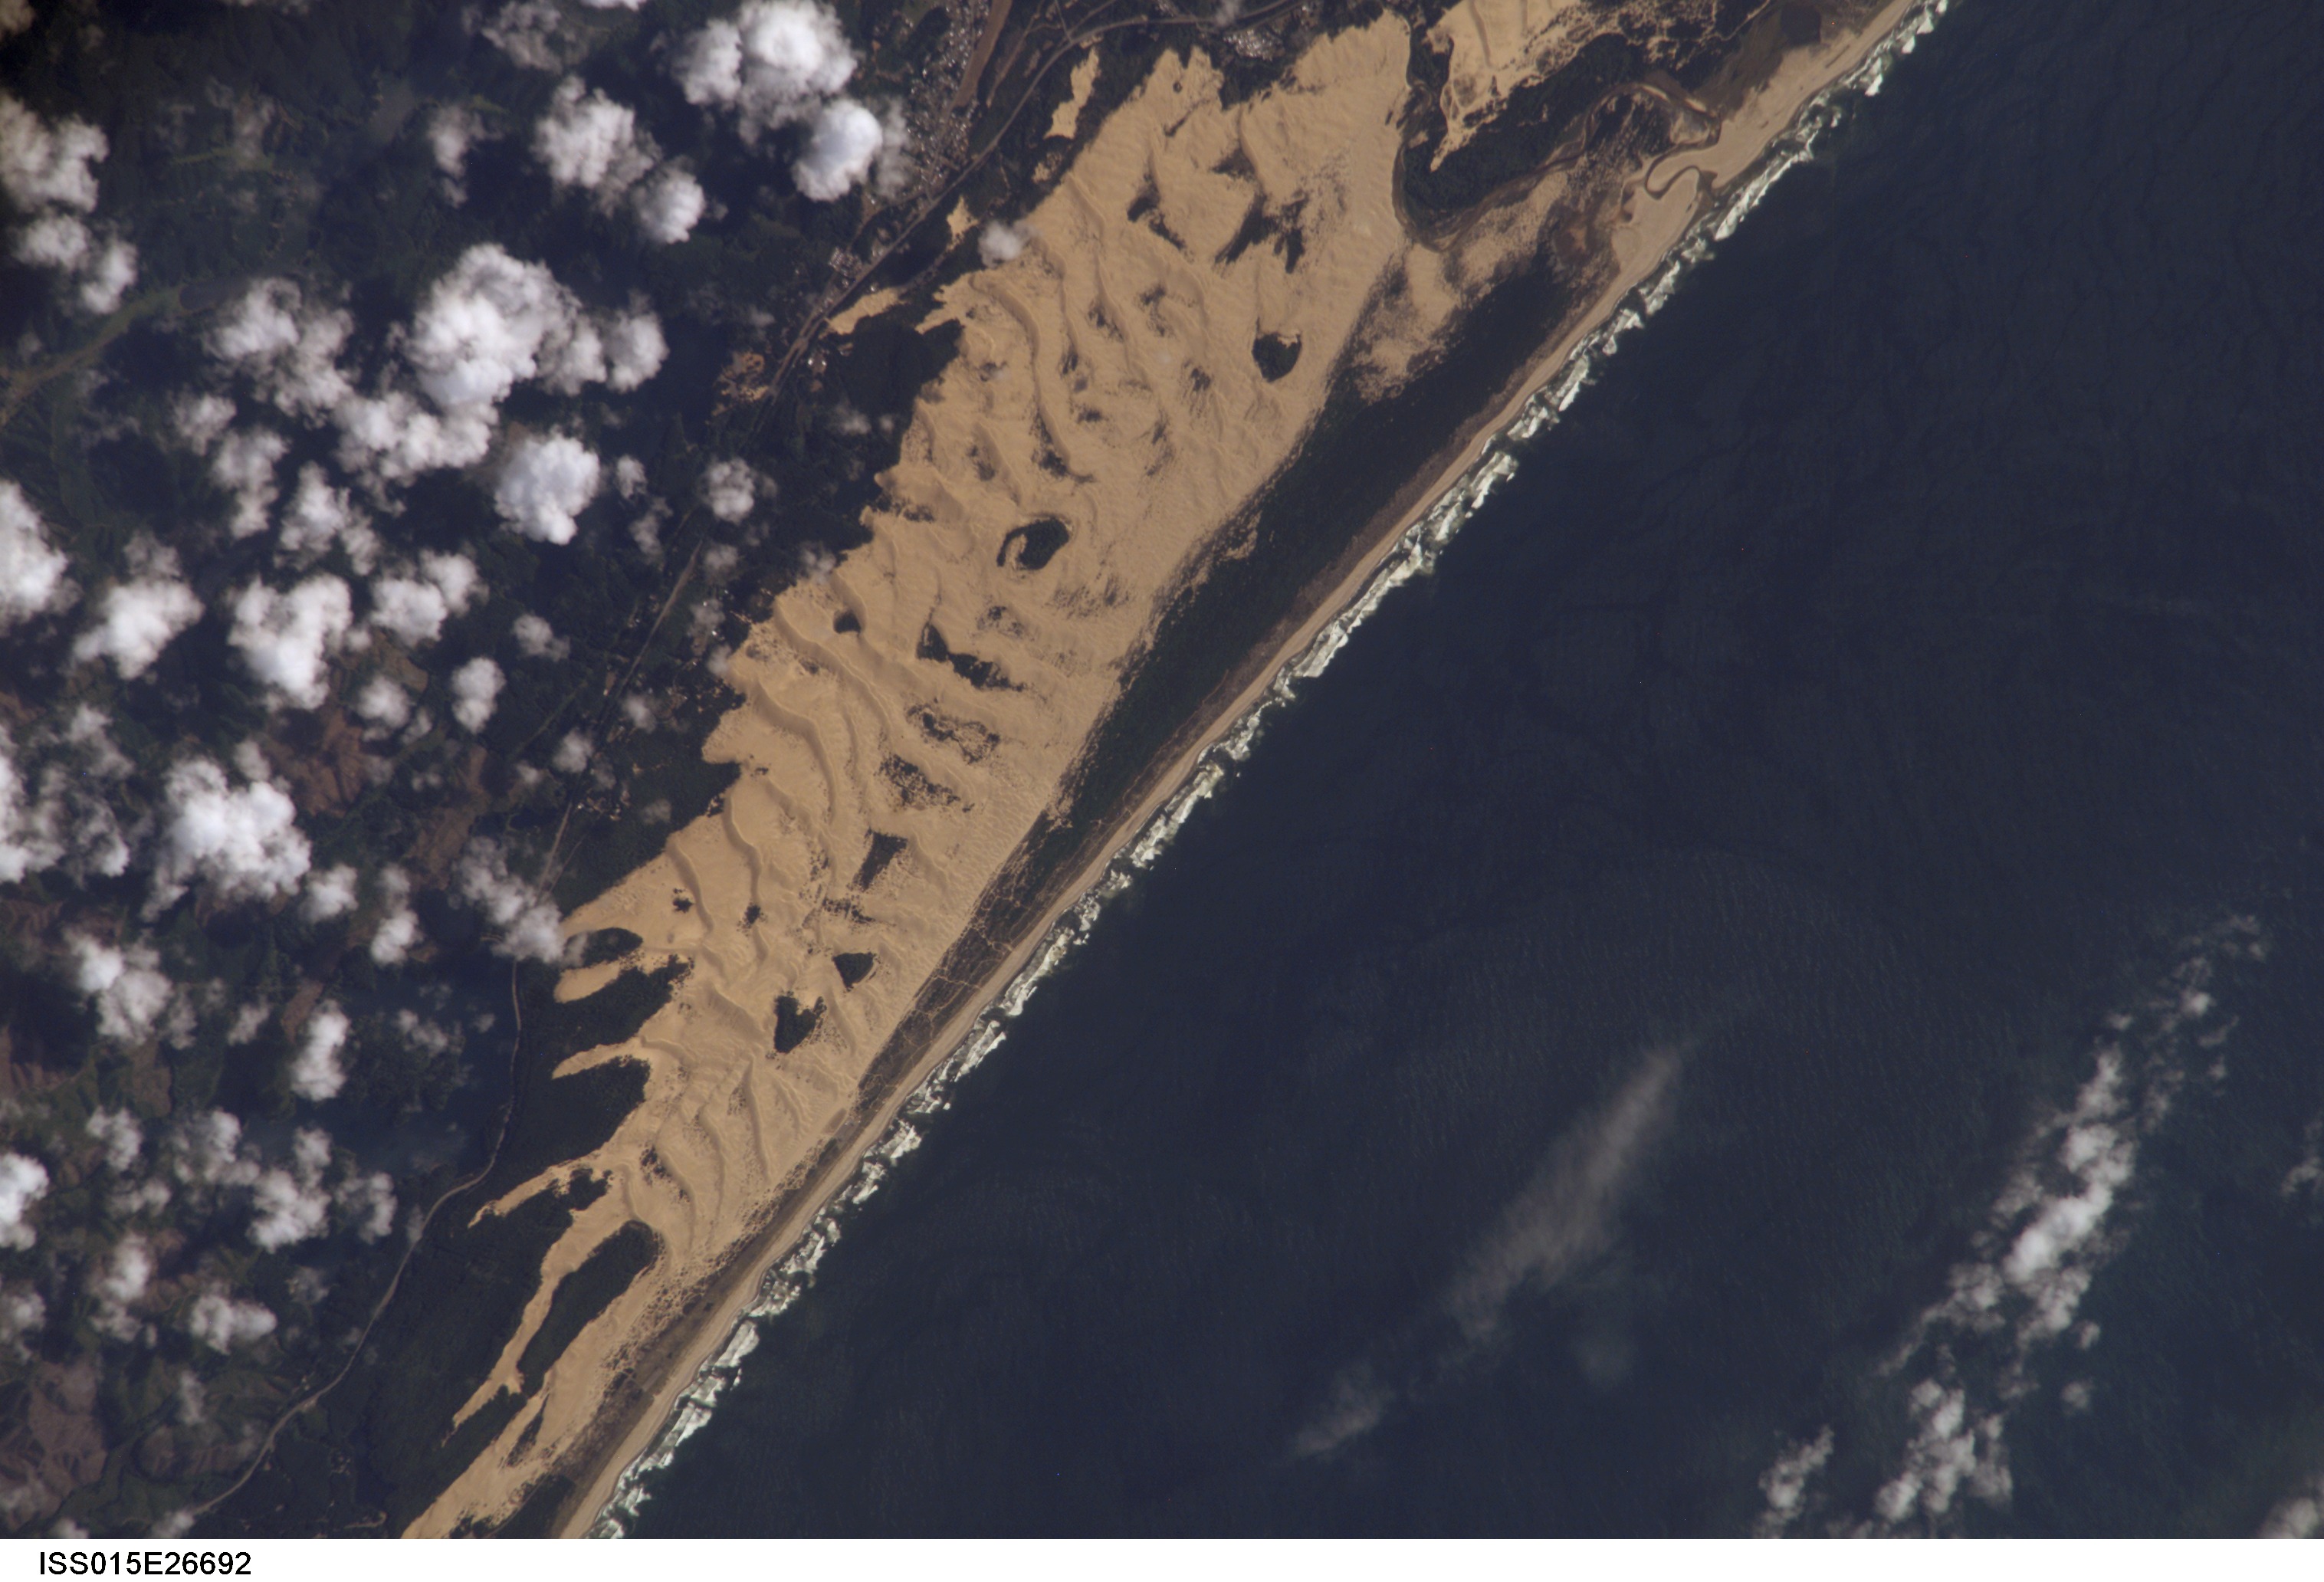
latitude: 43.6
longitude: -124.2
